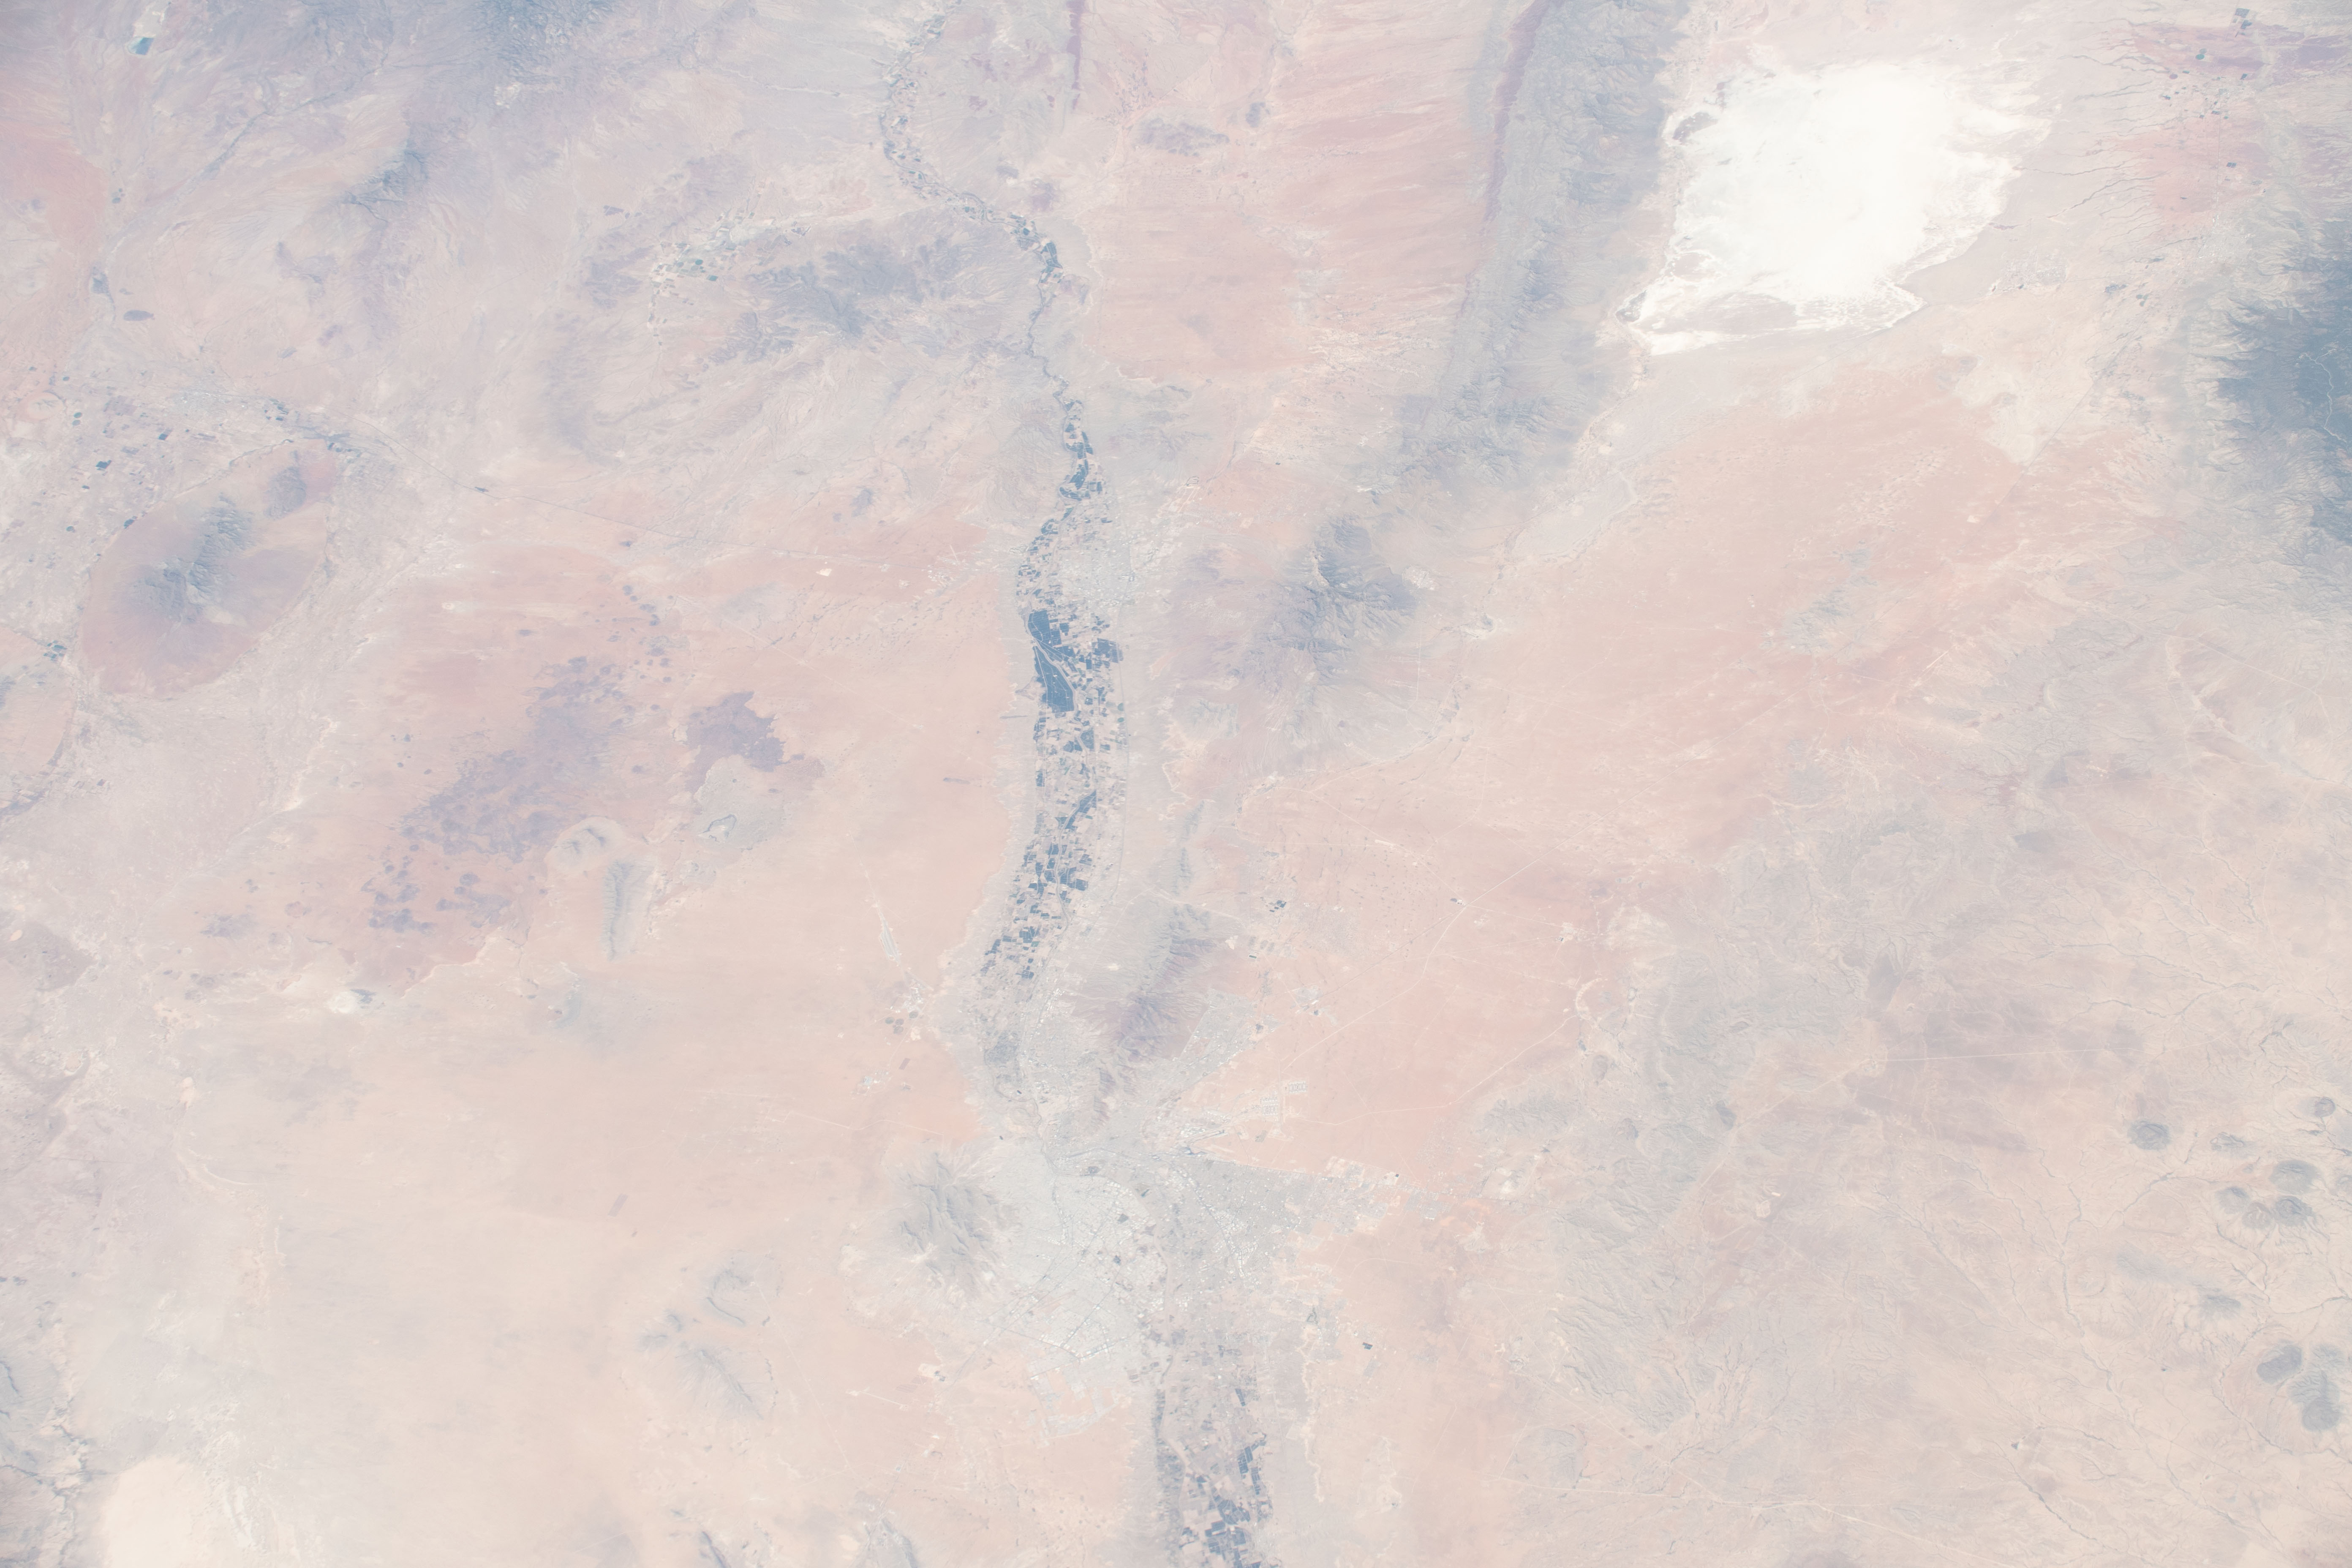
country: USA-NEW MEXICO
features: FORT BLISS, TEXAS, EL PASO, CIUDAD JUAREZ, MEXICO, WHITE SANDS NATIONAL MONUMENT, NEW MEXICO
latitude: 32.1
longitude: -106.6
